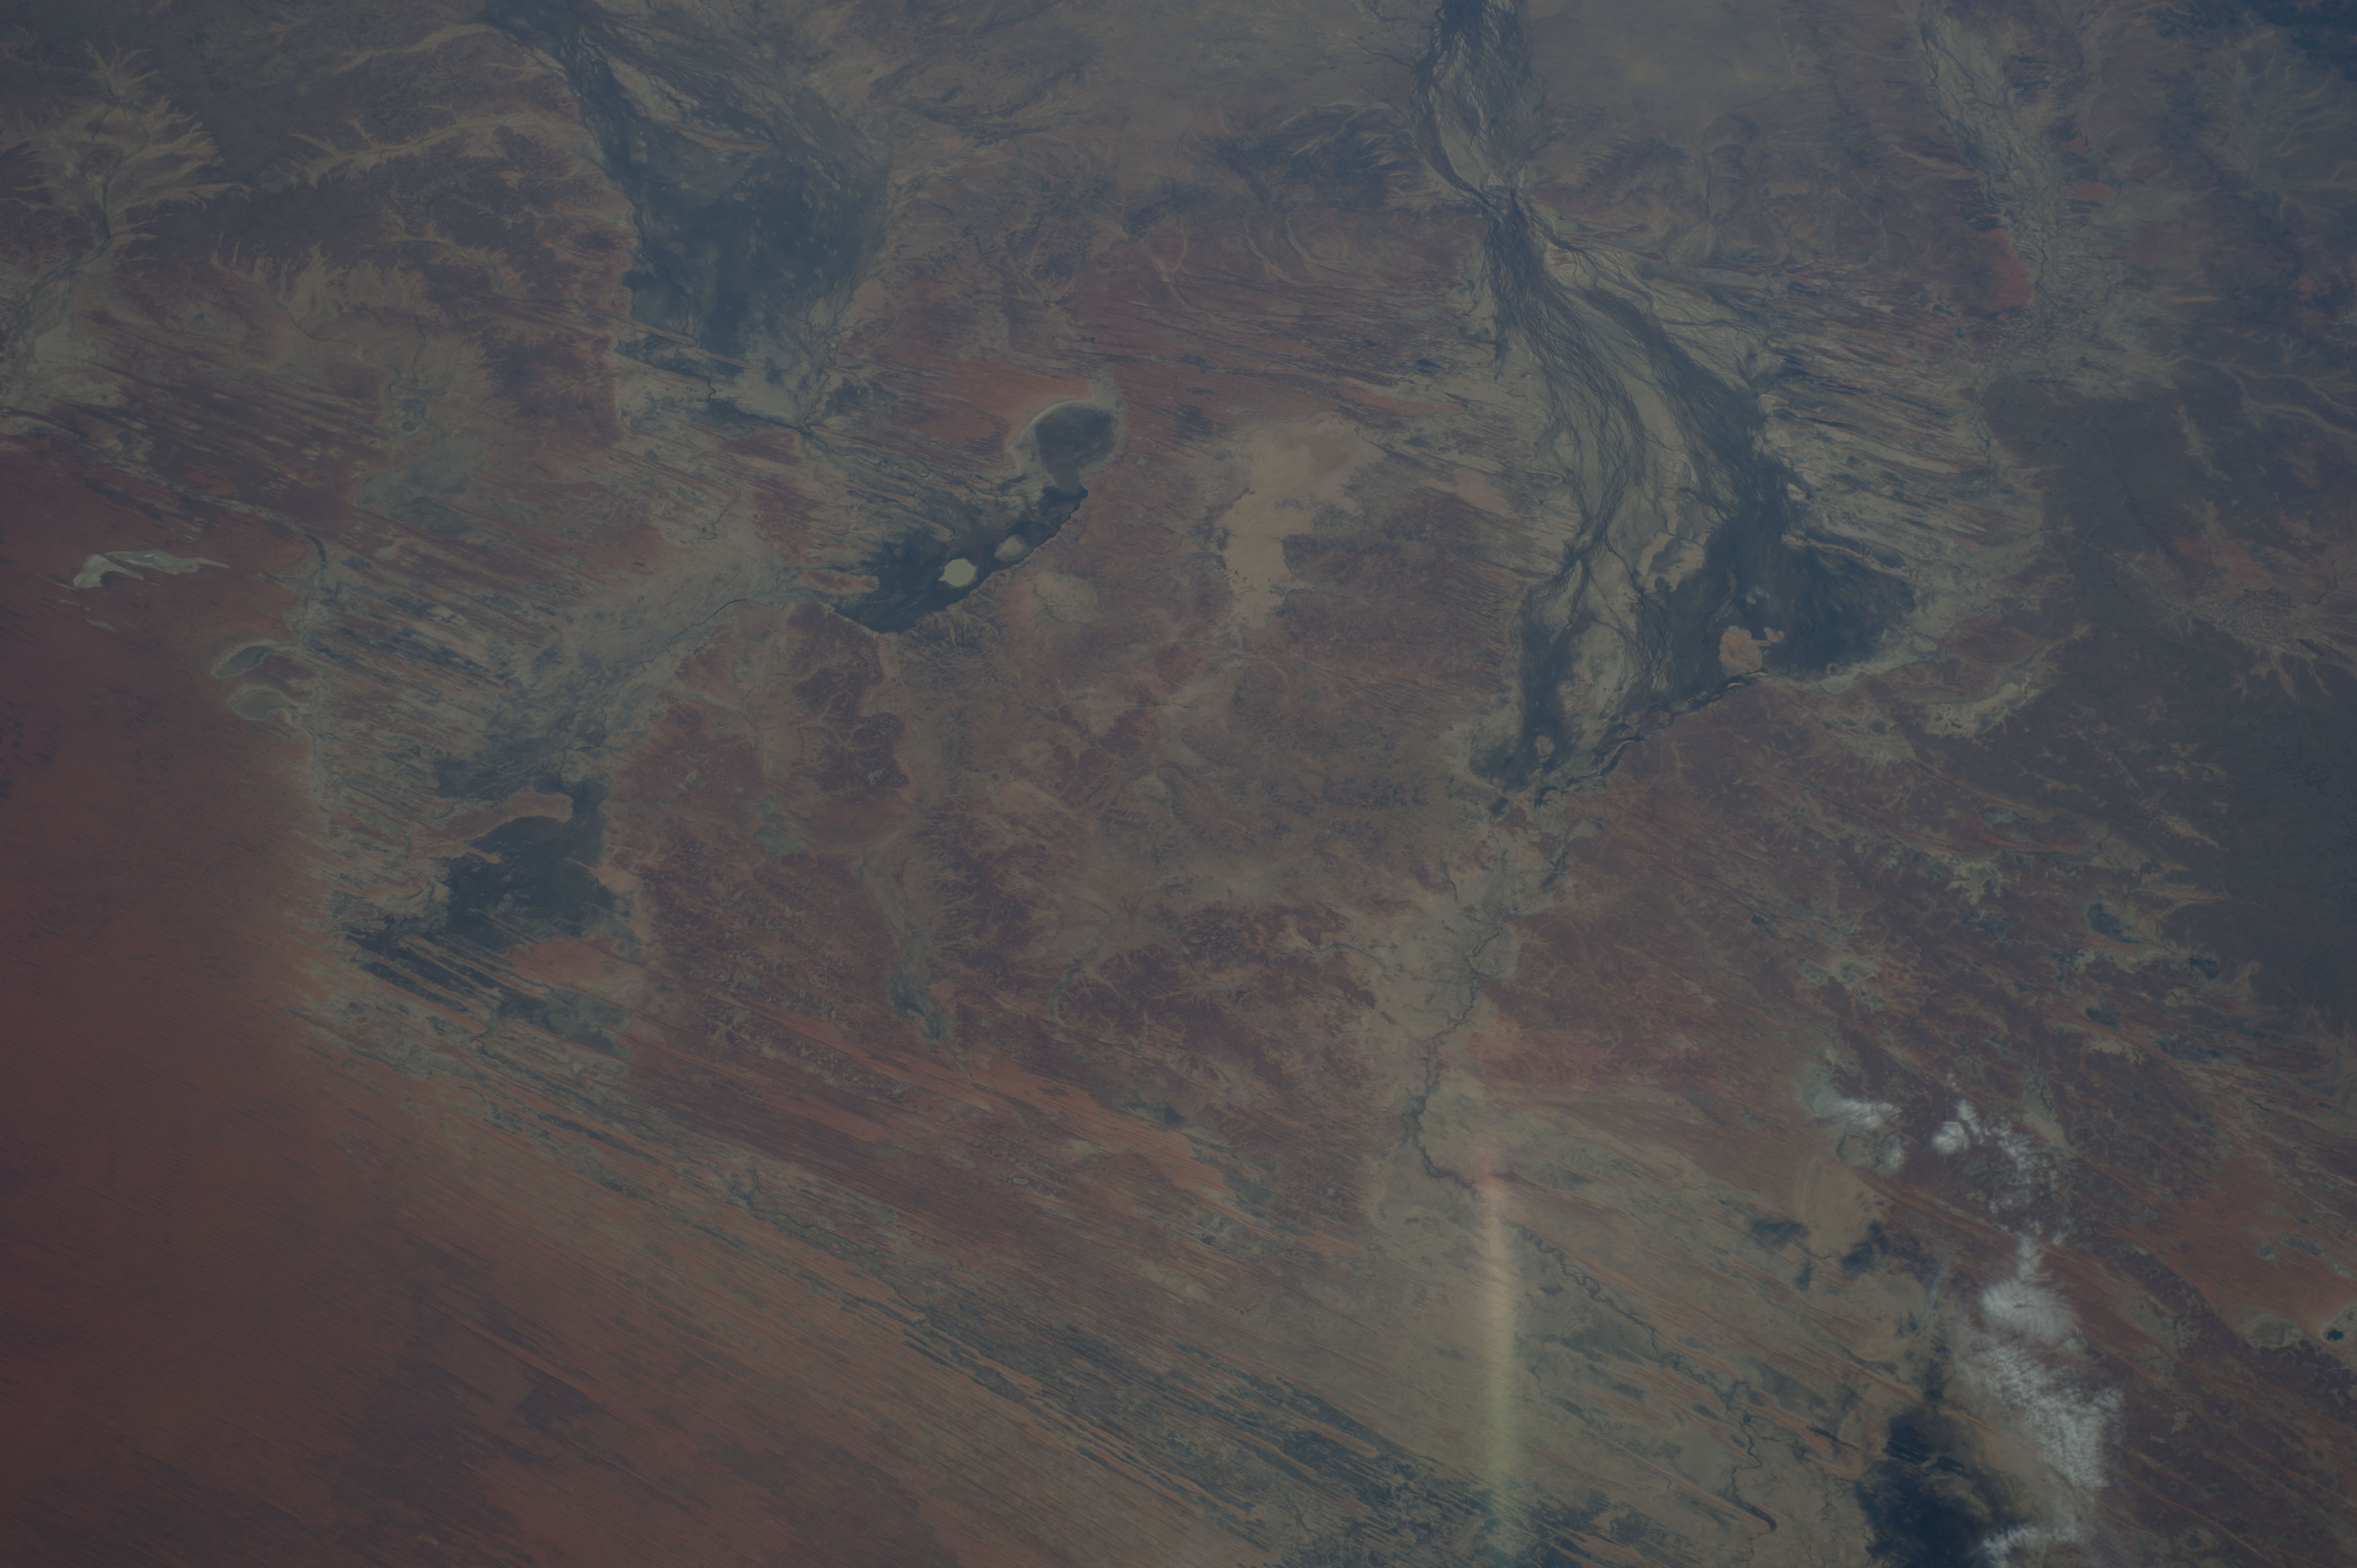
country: AUSTRALIA-Q
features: ASTREBLA DOWNS NATIONAL PRK, L. MACHATTIE, L. MIPIA, L. KOOLIVOO
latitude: -25.5
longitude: 139.5
